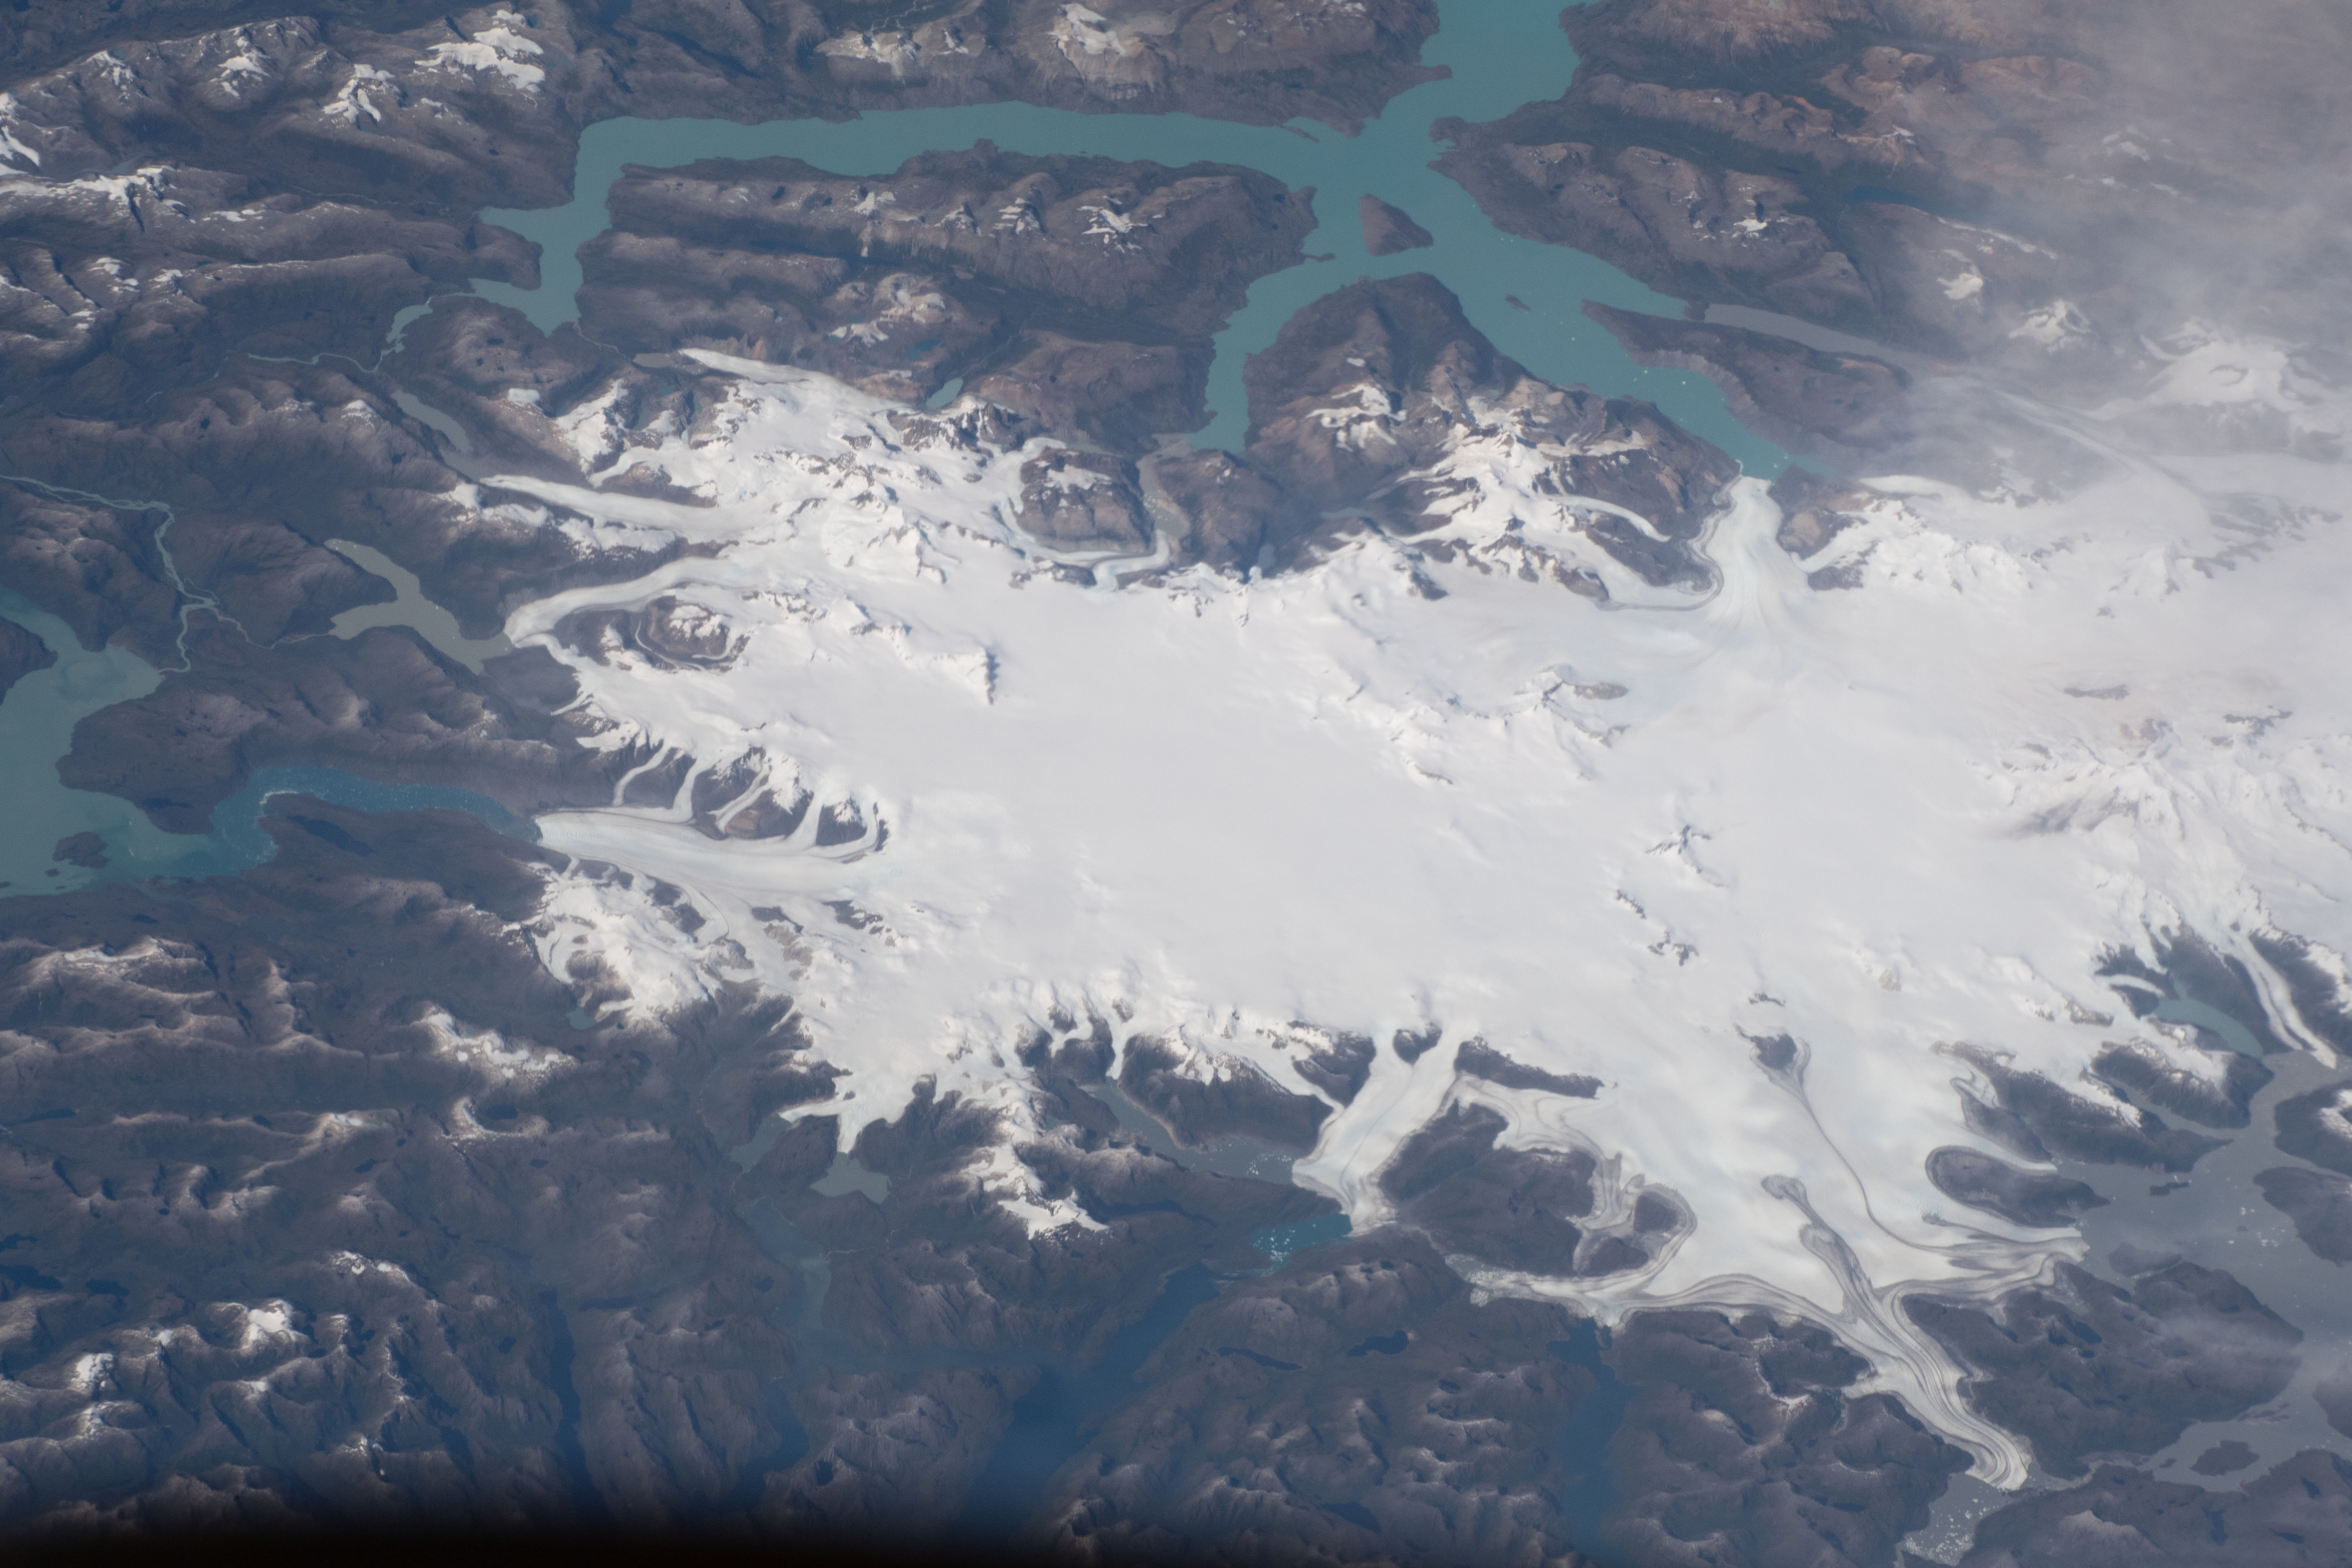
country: CHILE
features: O'HIGGINS GLACIER, PATAGONIA
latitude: -49.0
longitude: -73.8
